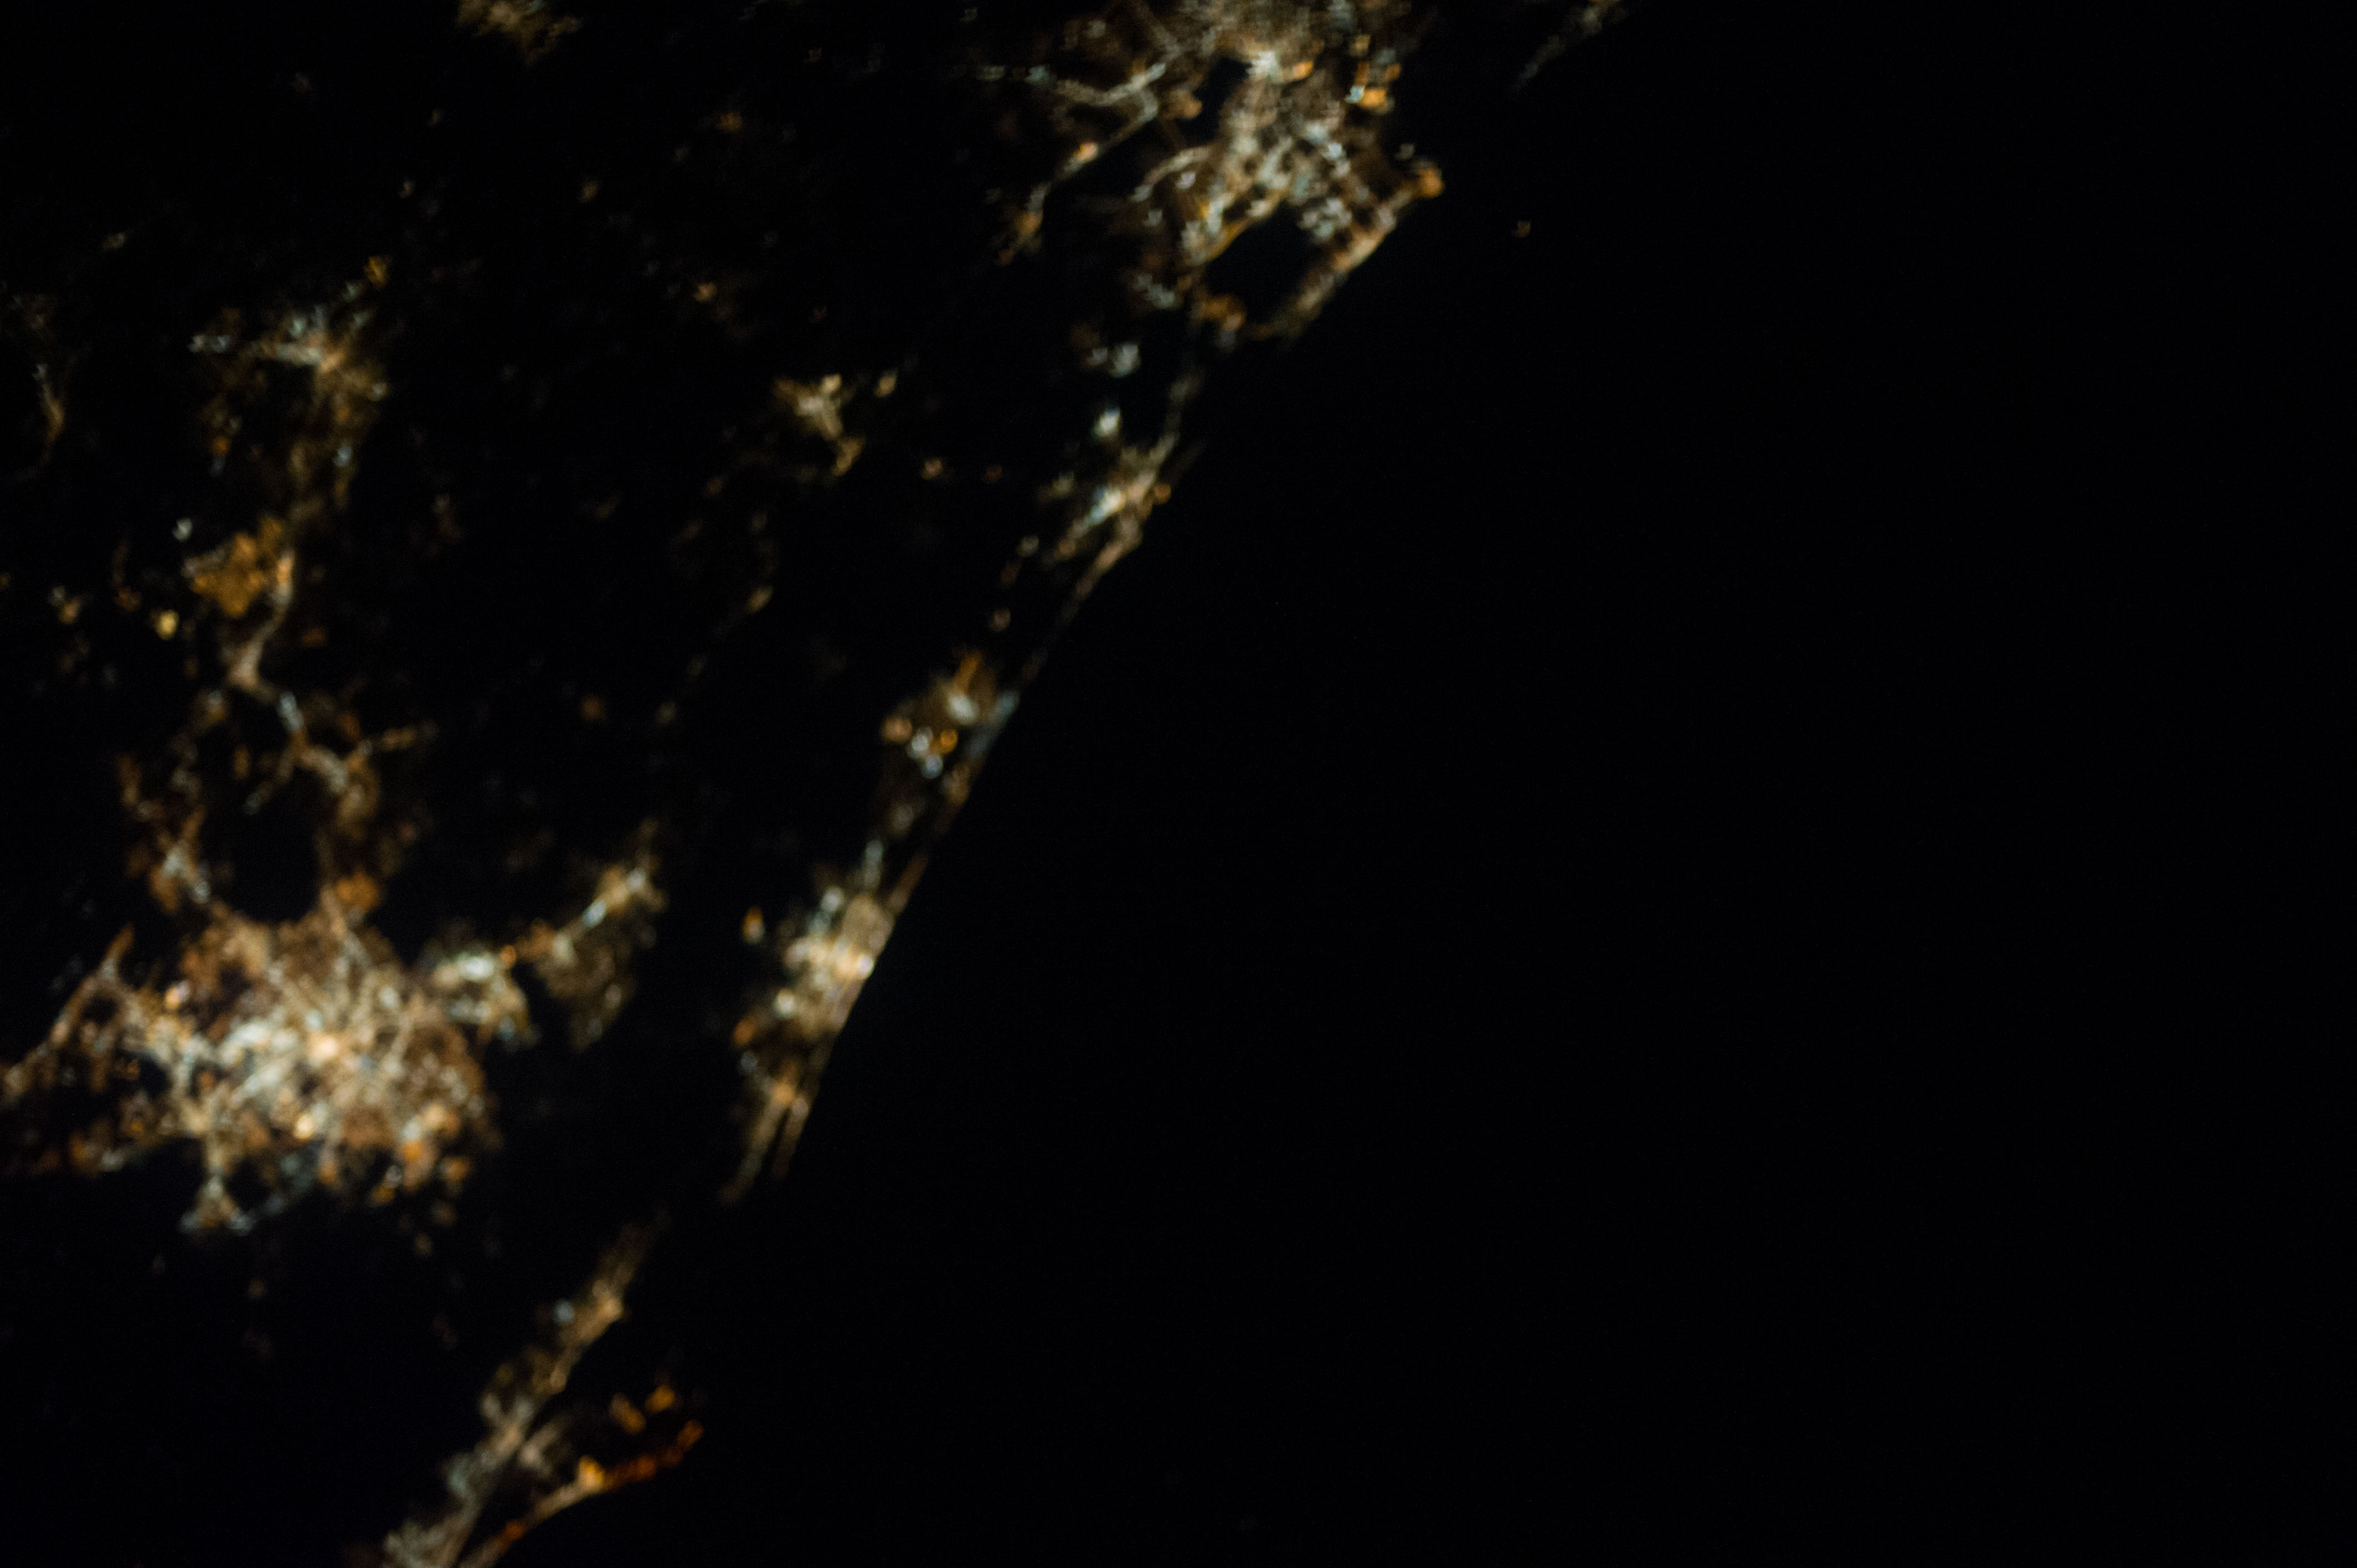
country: USA-FLORIDA
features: JACKSONVILLE AT NIGHT, DAYTONA BEACH, ORLANDO, SOFT
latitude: 29.0
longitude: -81.0
